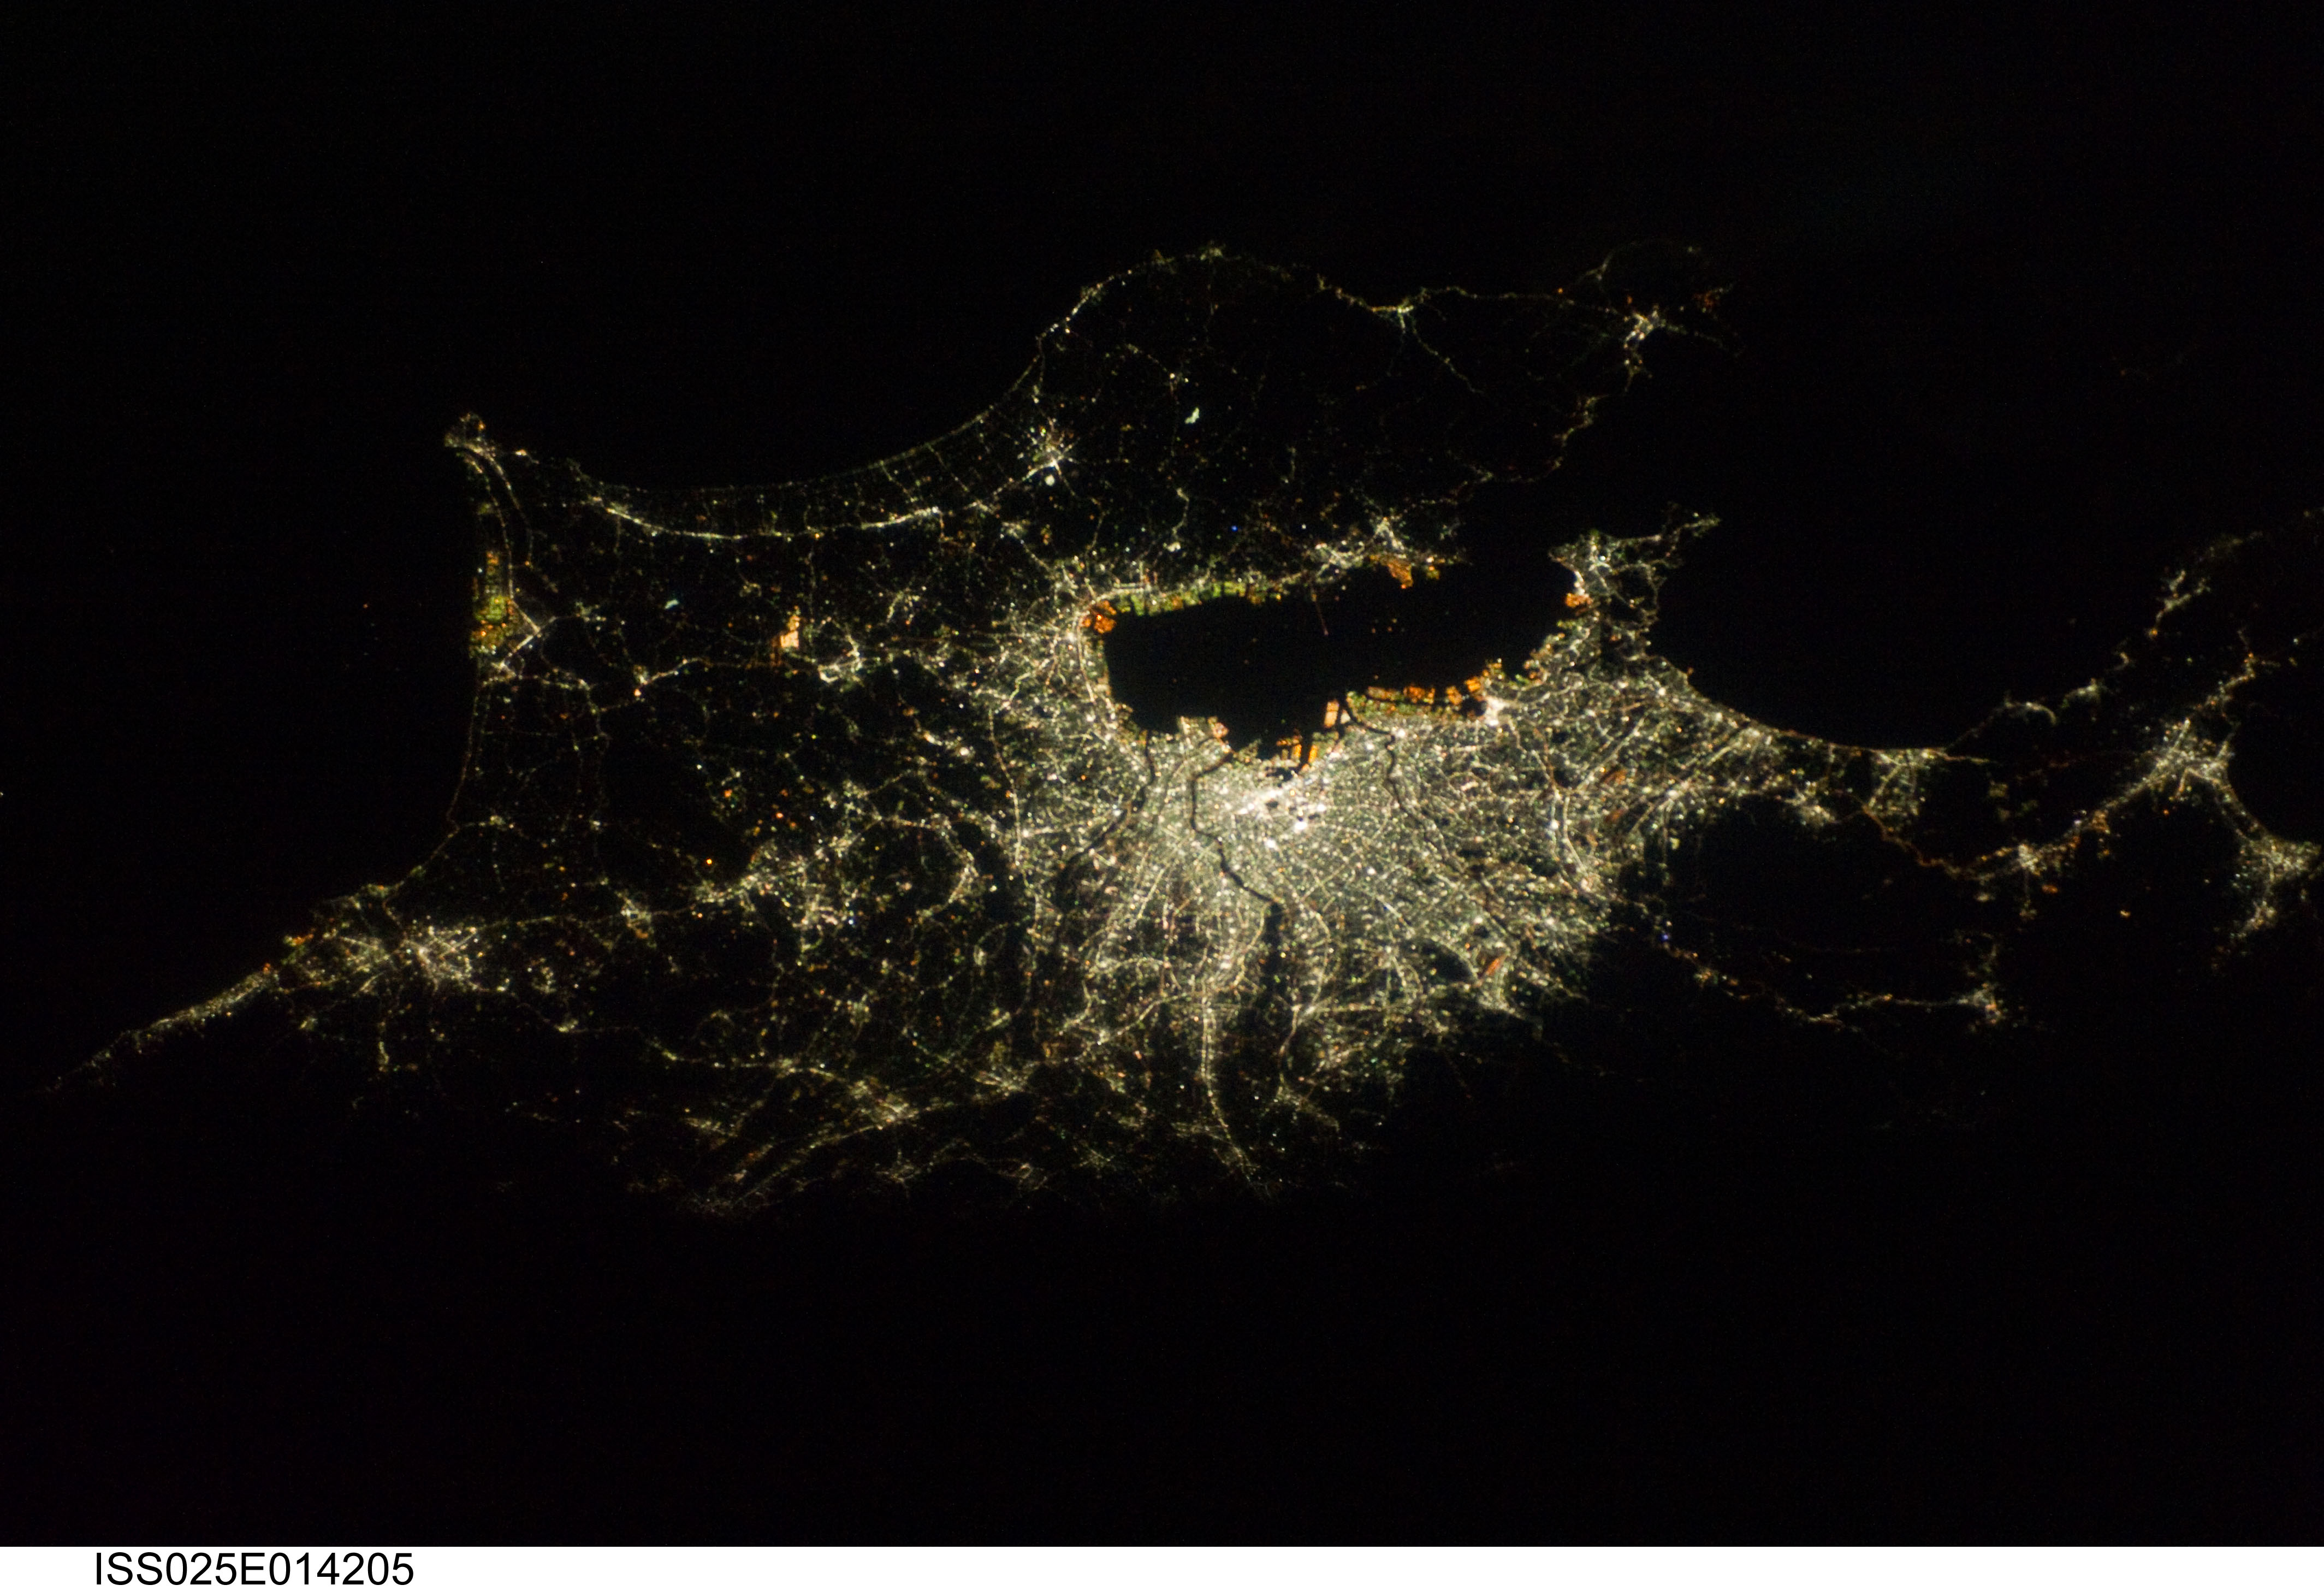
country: JAPAN
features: CITY LIGHTS, TOKYO, YOKOHAMA, TOKYO BAY AT NIGHT
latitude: 35.5
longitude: 140.0
